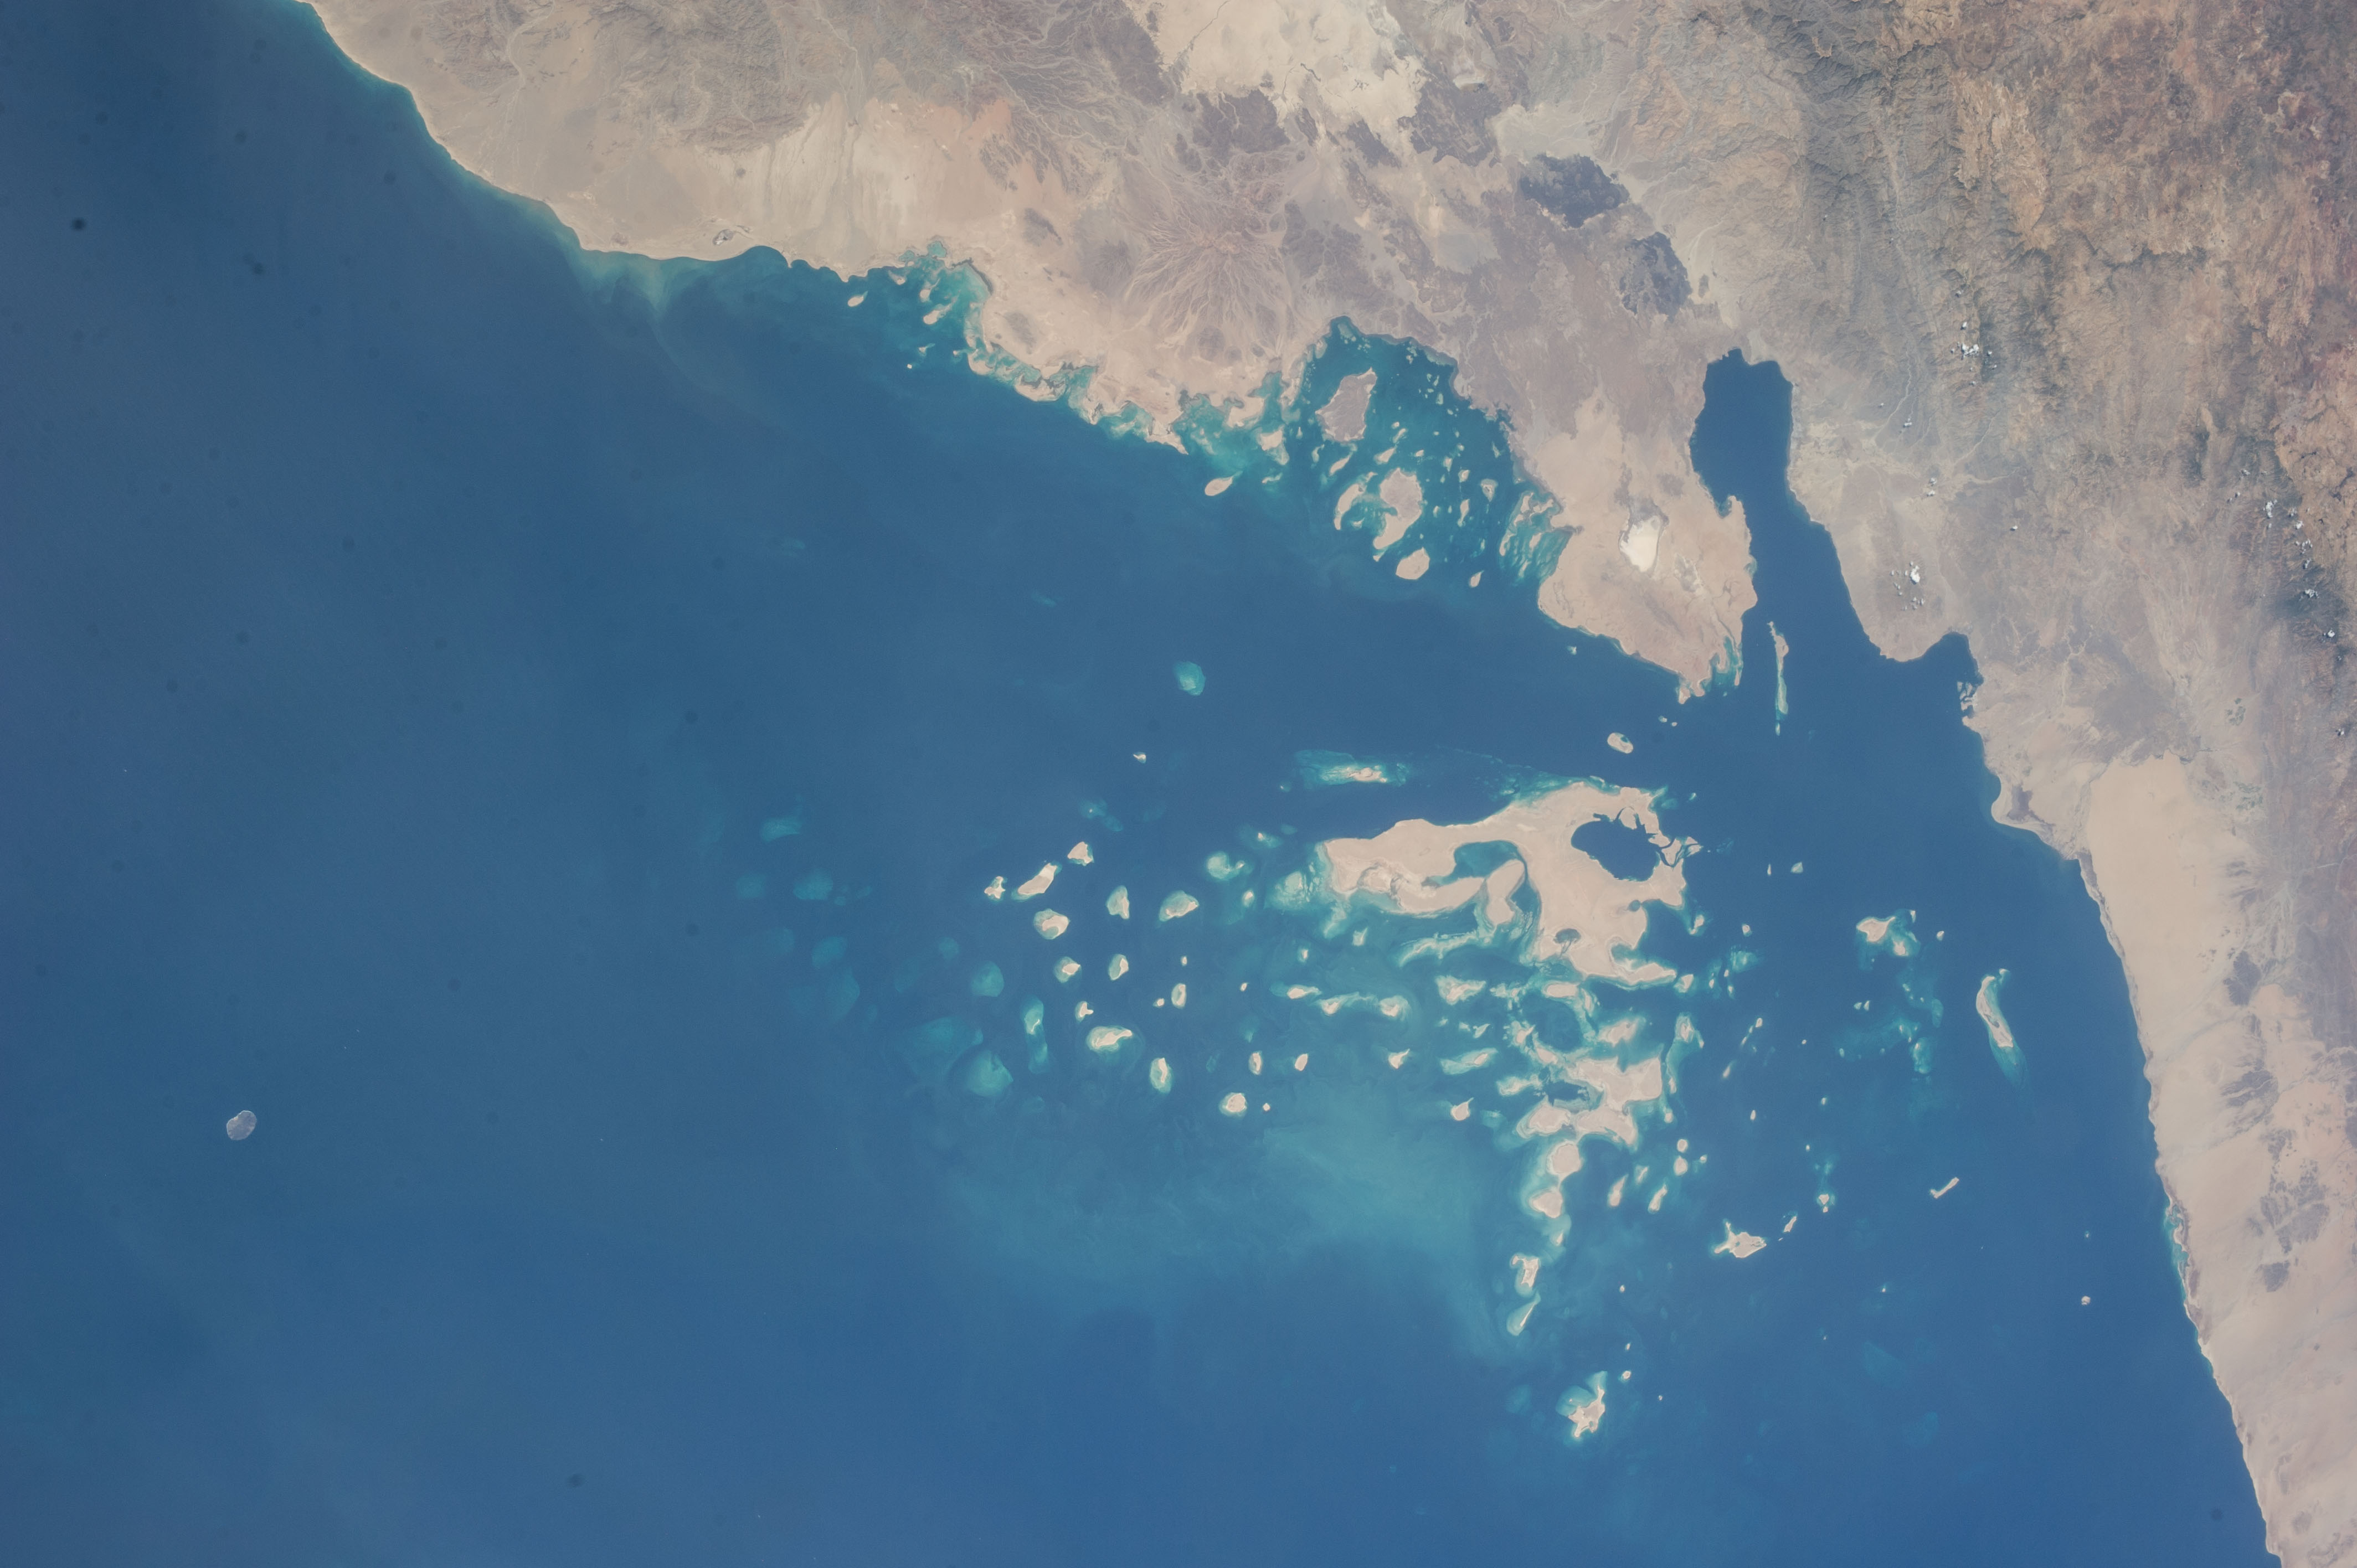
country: ERITREA
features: MUZAHDORF ISLAND, DESERT, RED SEA, MASSAWA
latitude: 15.5
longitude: 40.6
